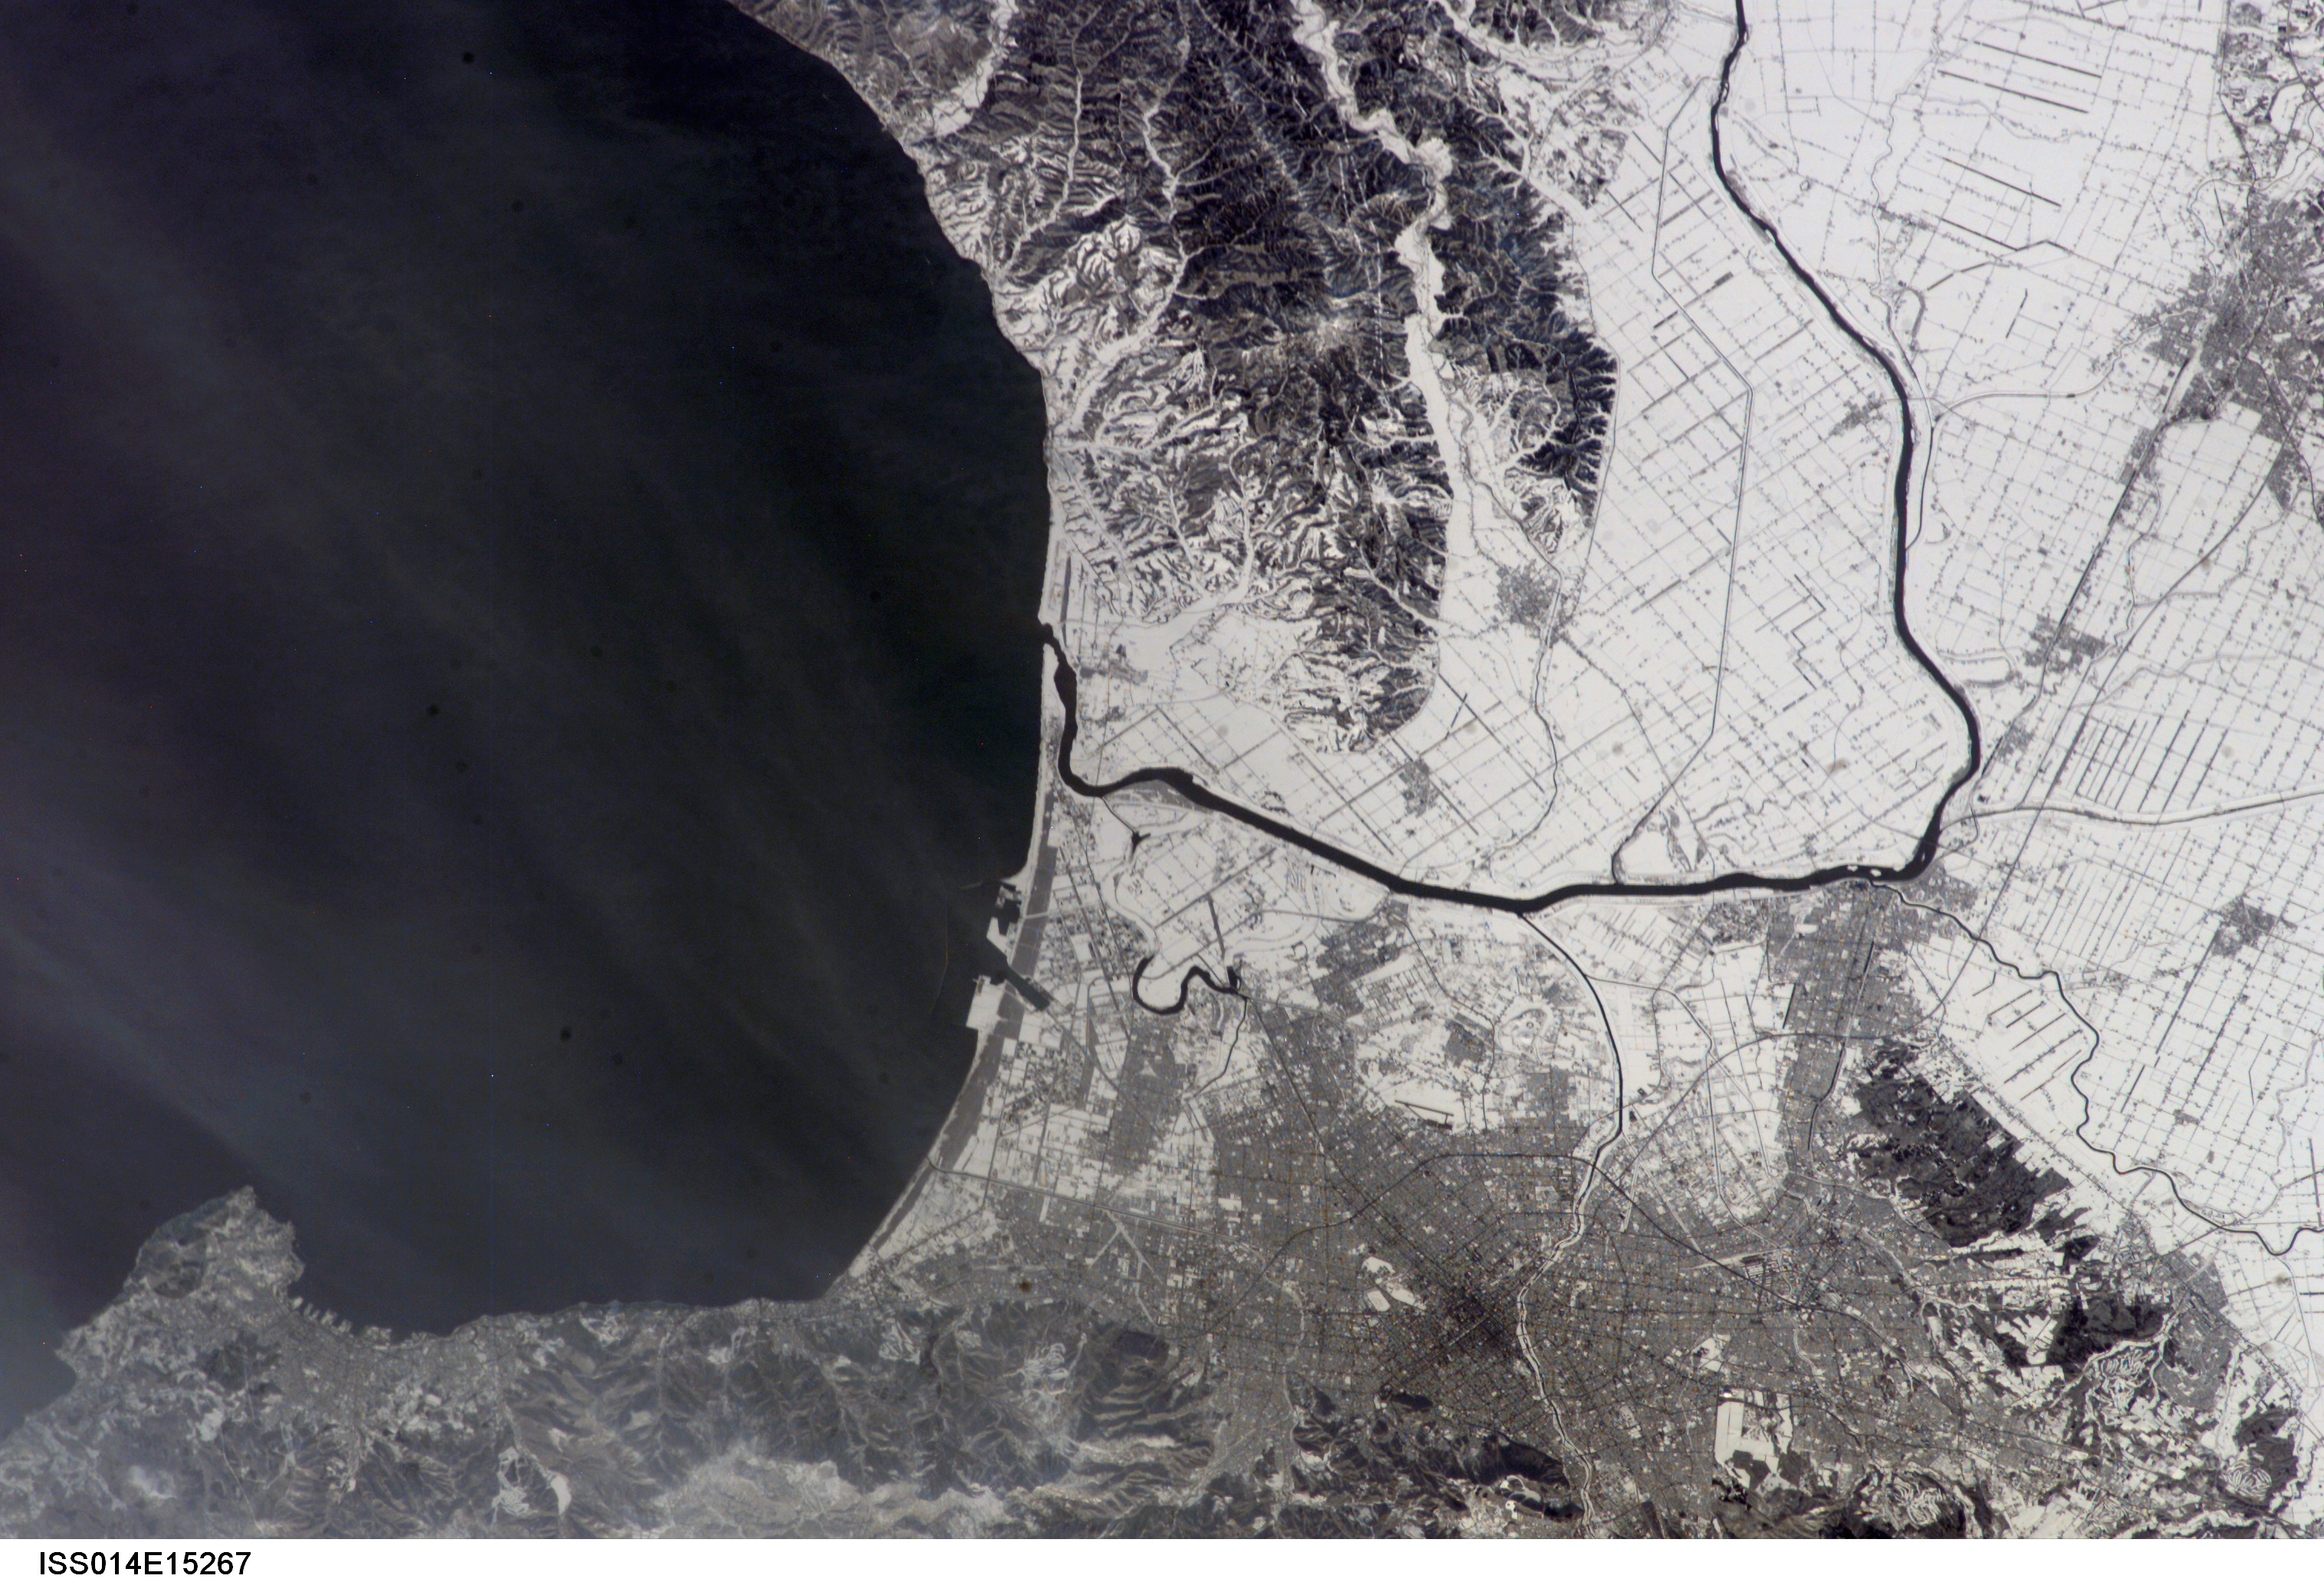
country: JAPAN
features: HOKKAIDO I., SAPPORO, OTARU
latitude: 43.2
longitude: 141.4
